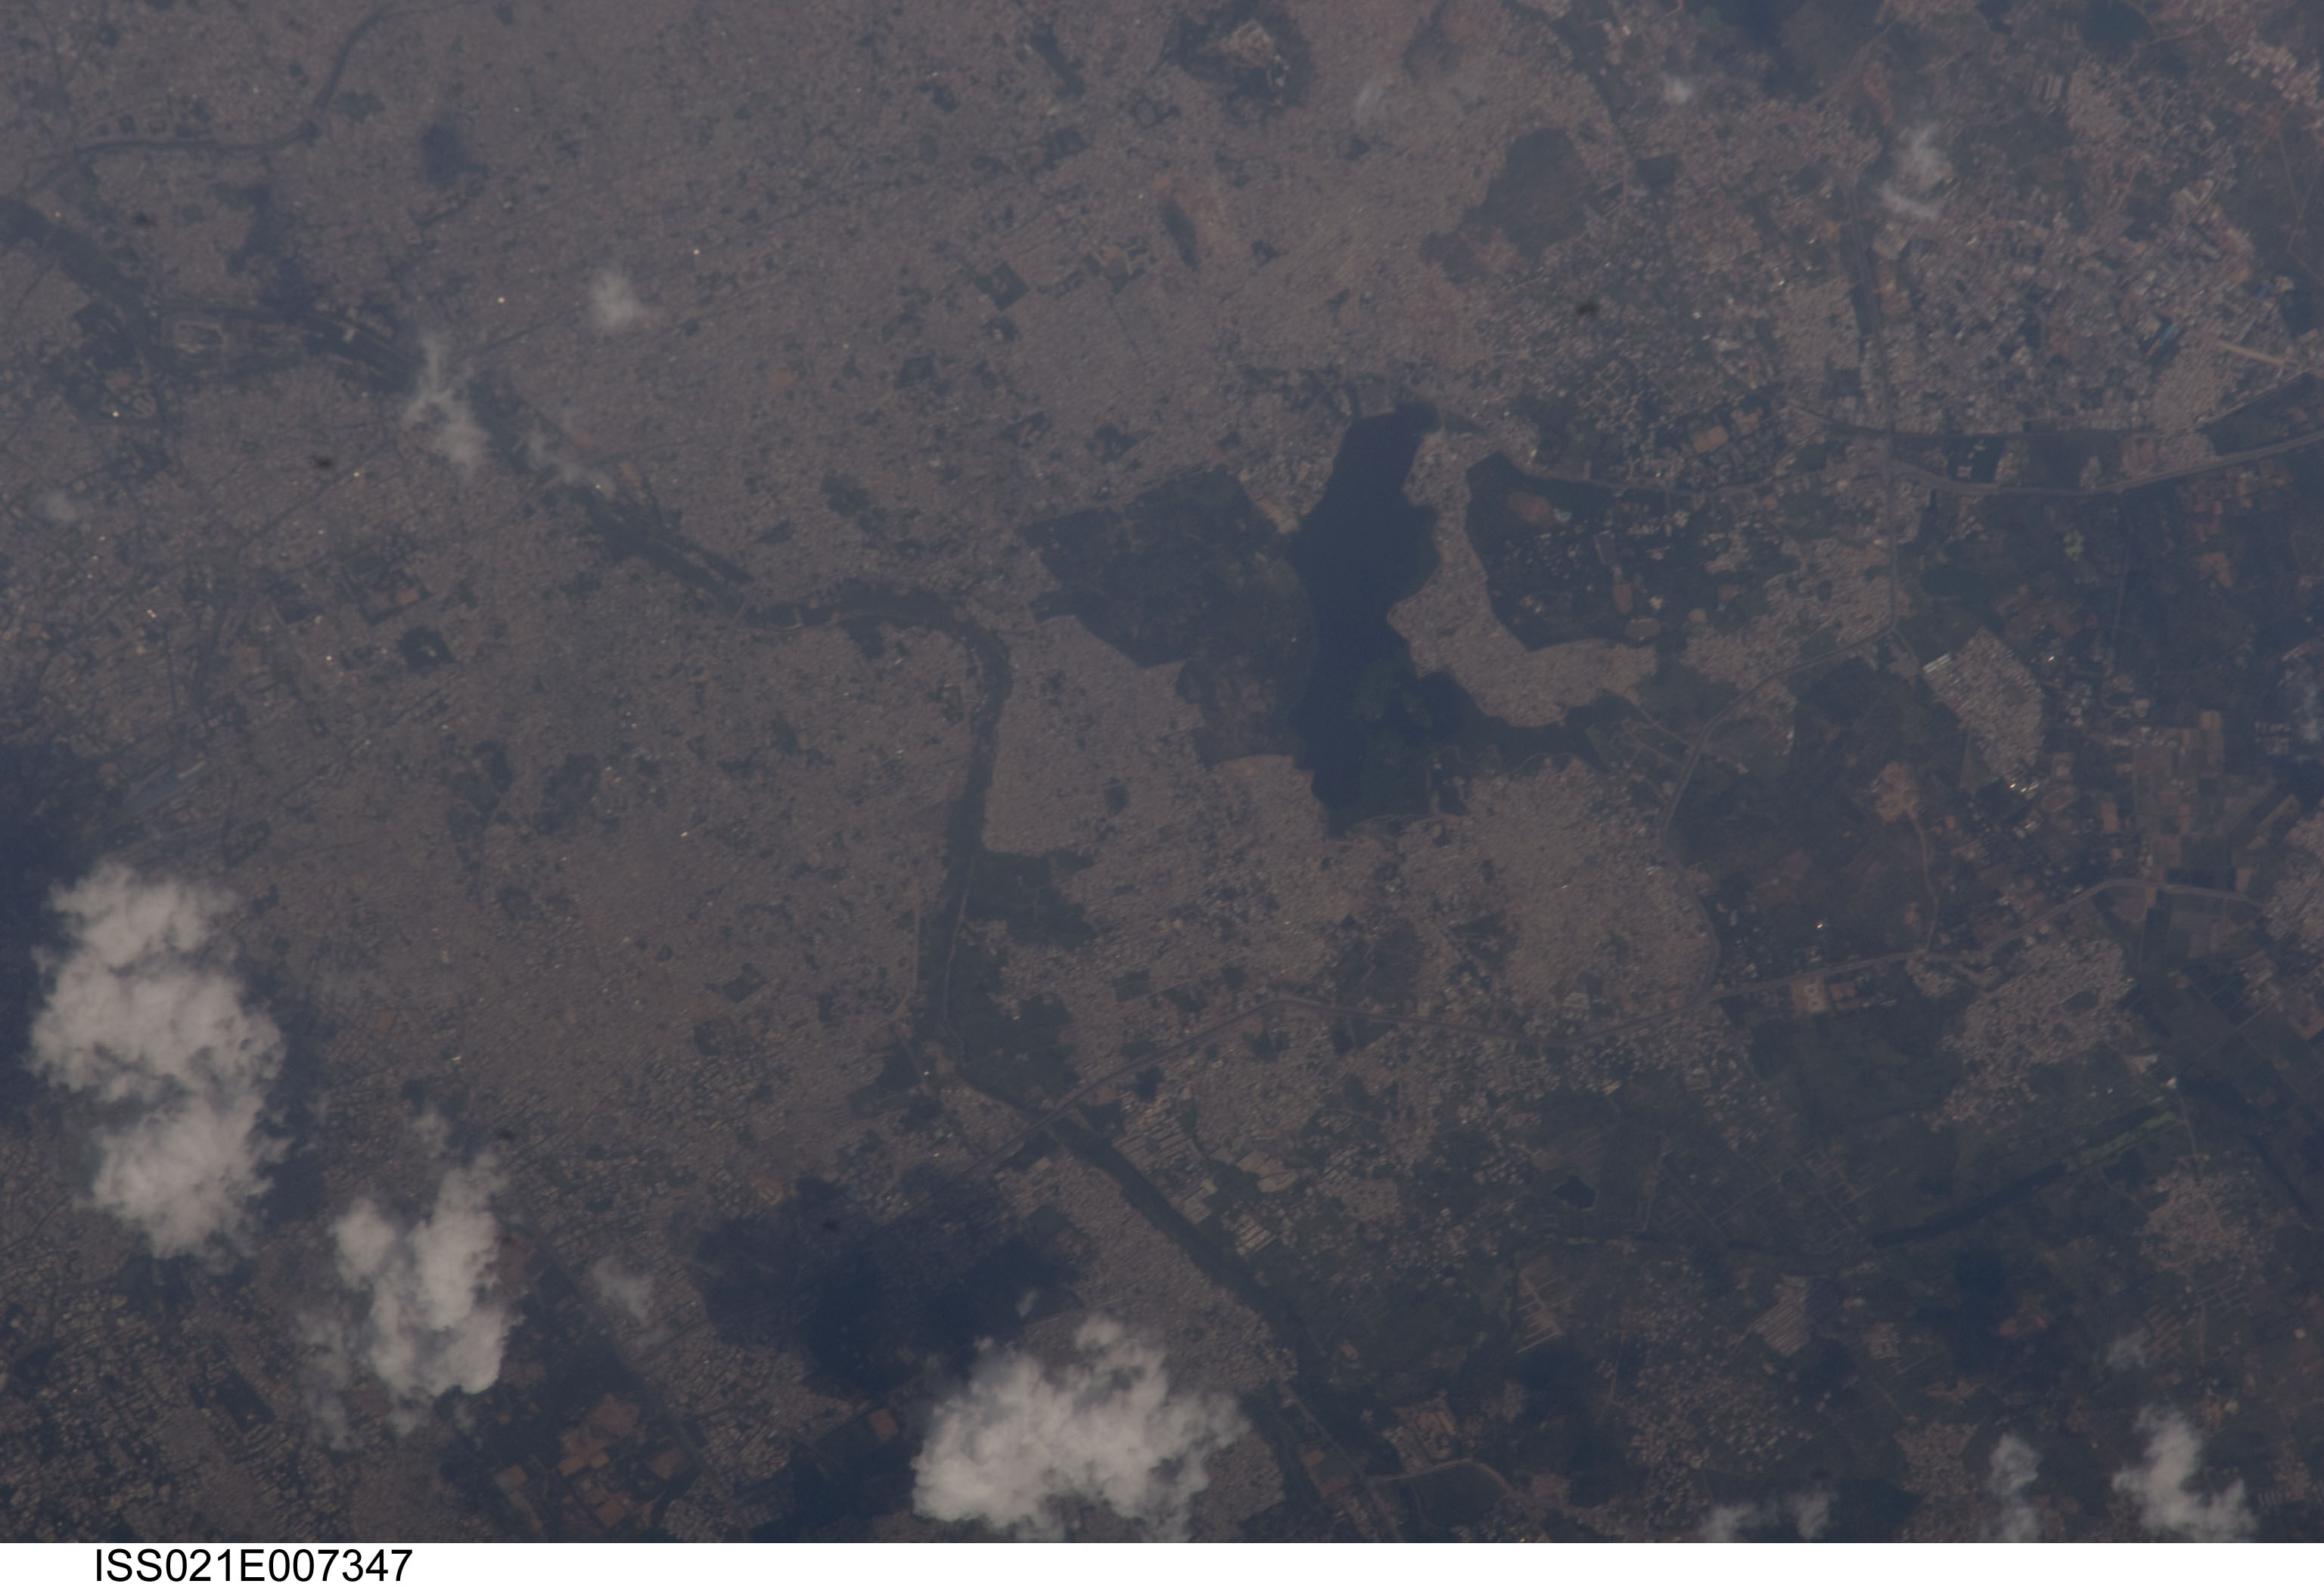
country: INDIA
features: HYDERABAD, URBAN LAND COVER
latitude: 17.4
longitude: 78.4
